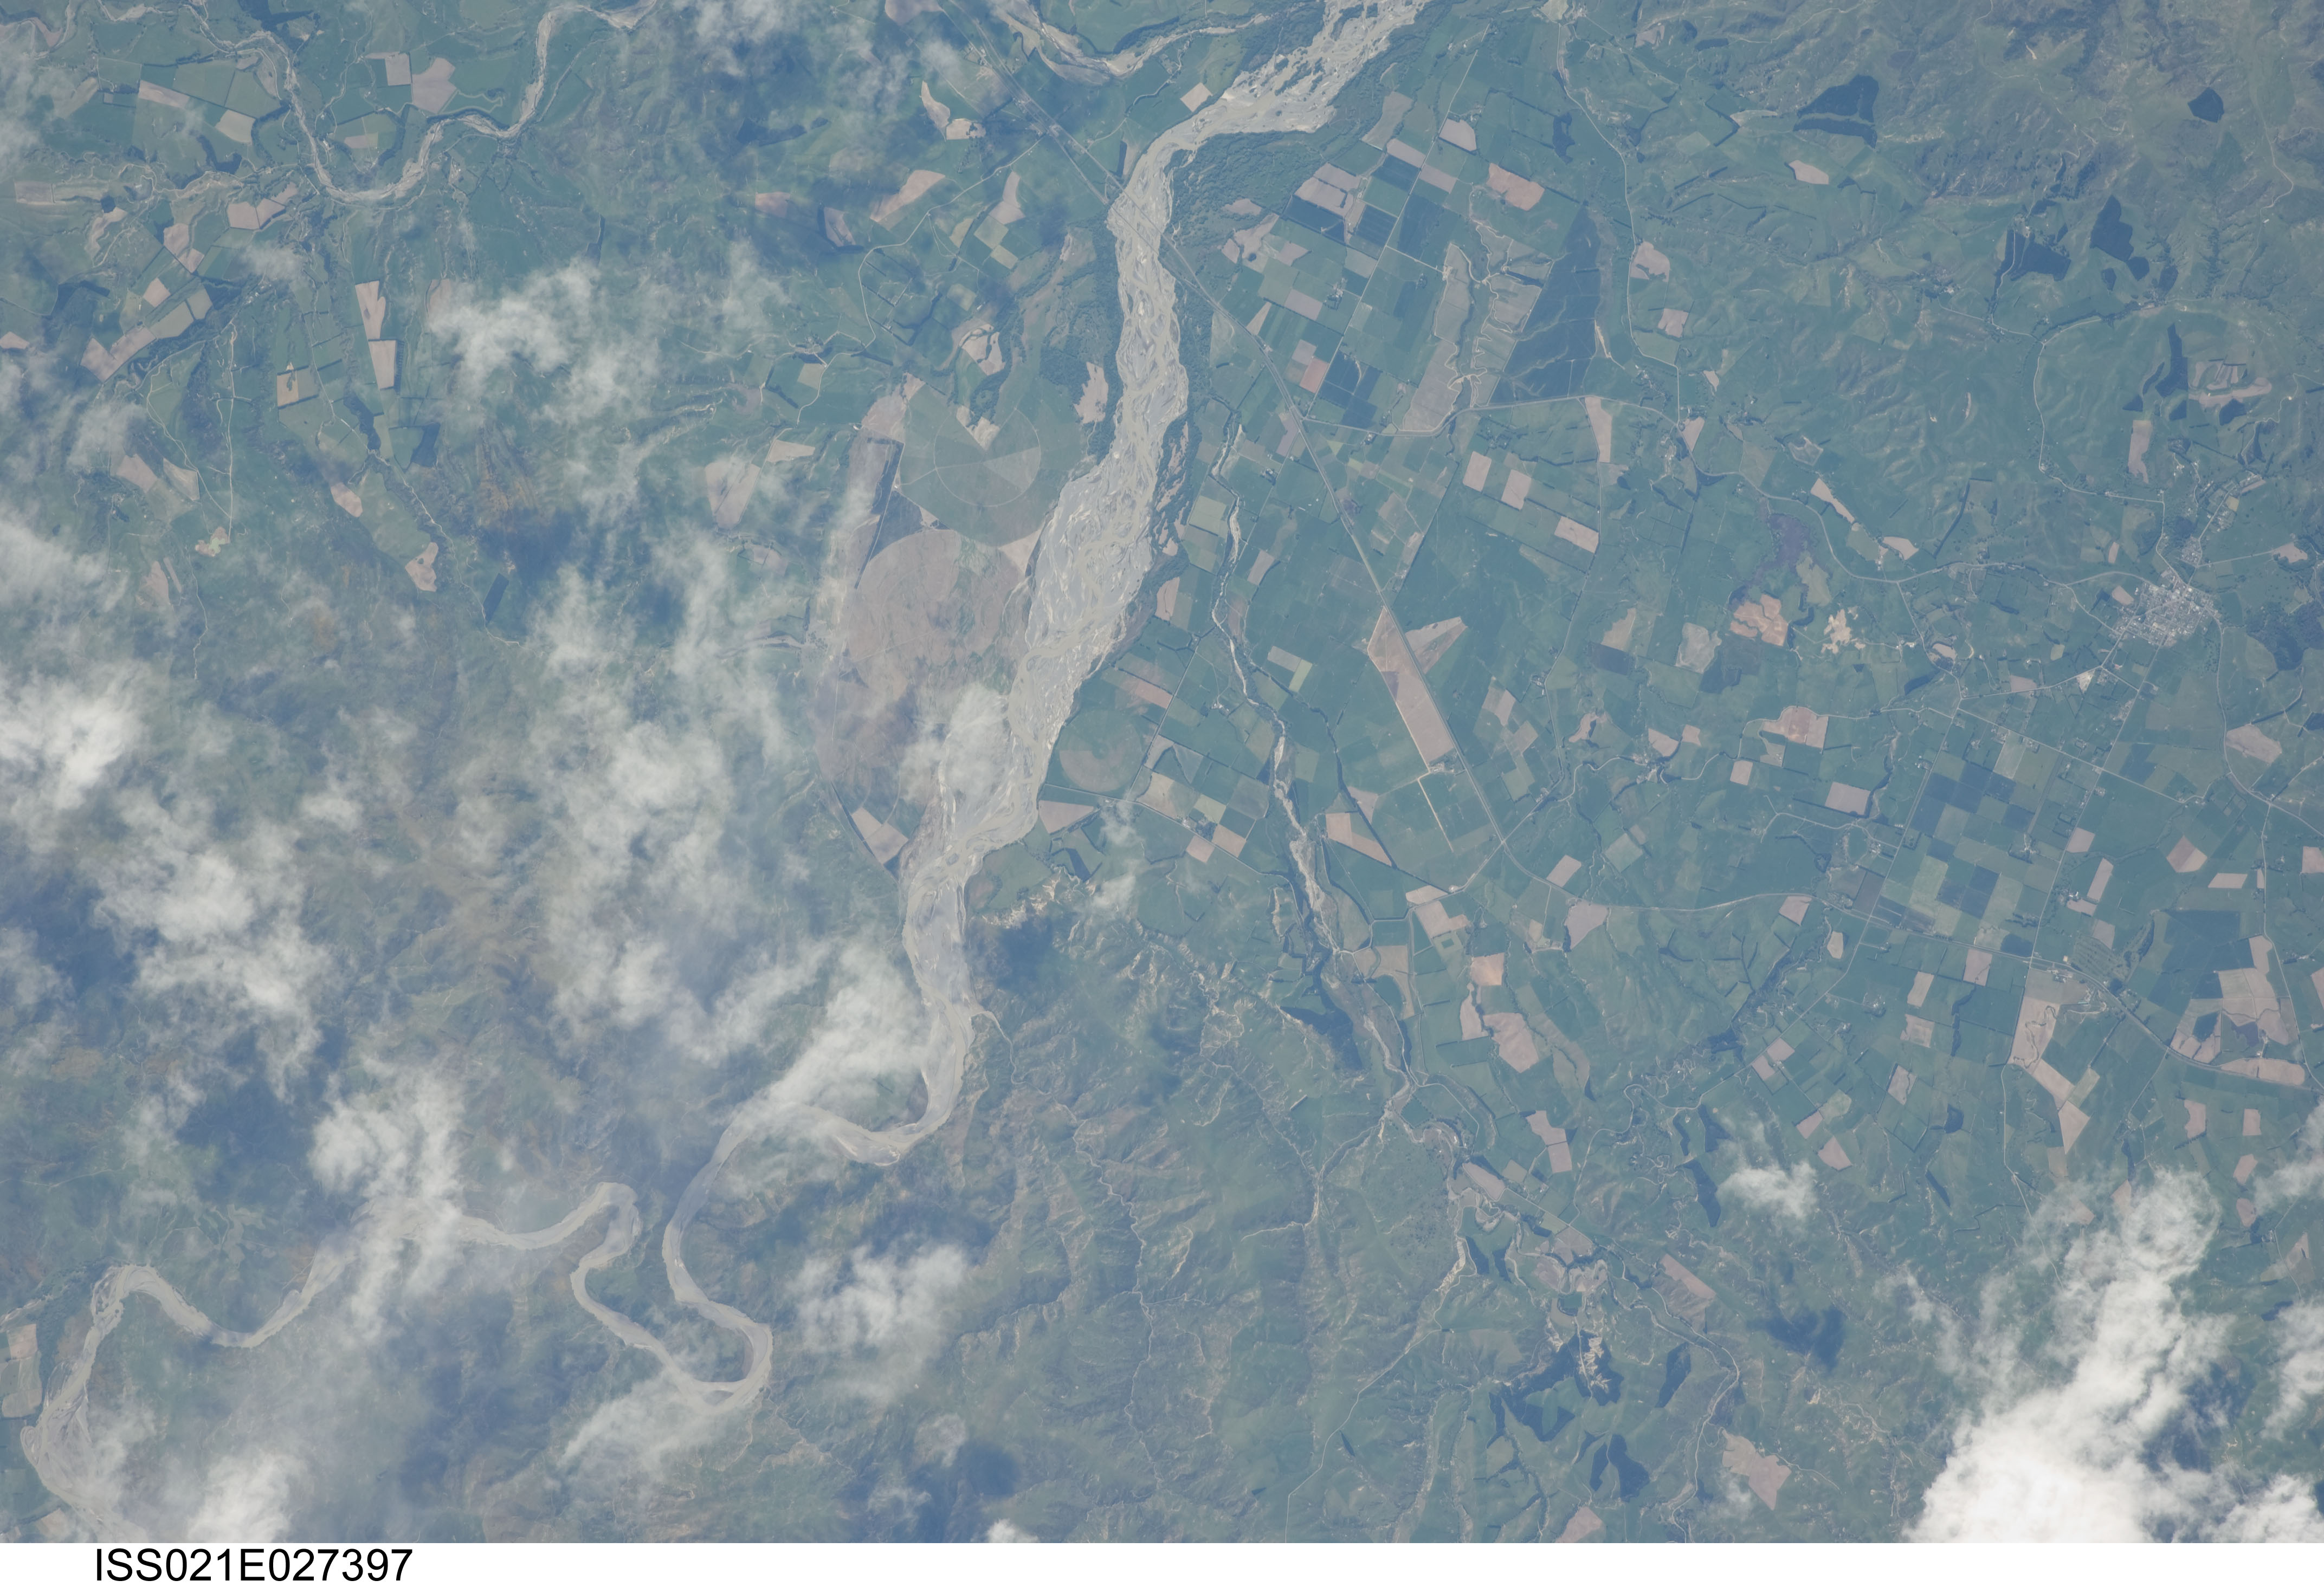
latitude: -42.7
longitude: 173.2
